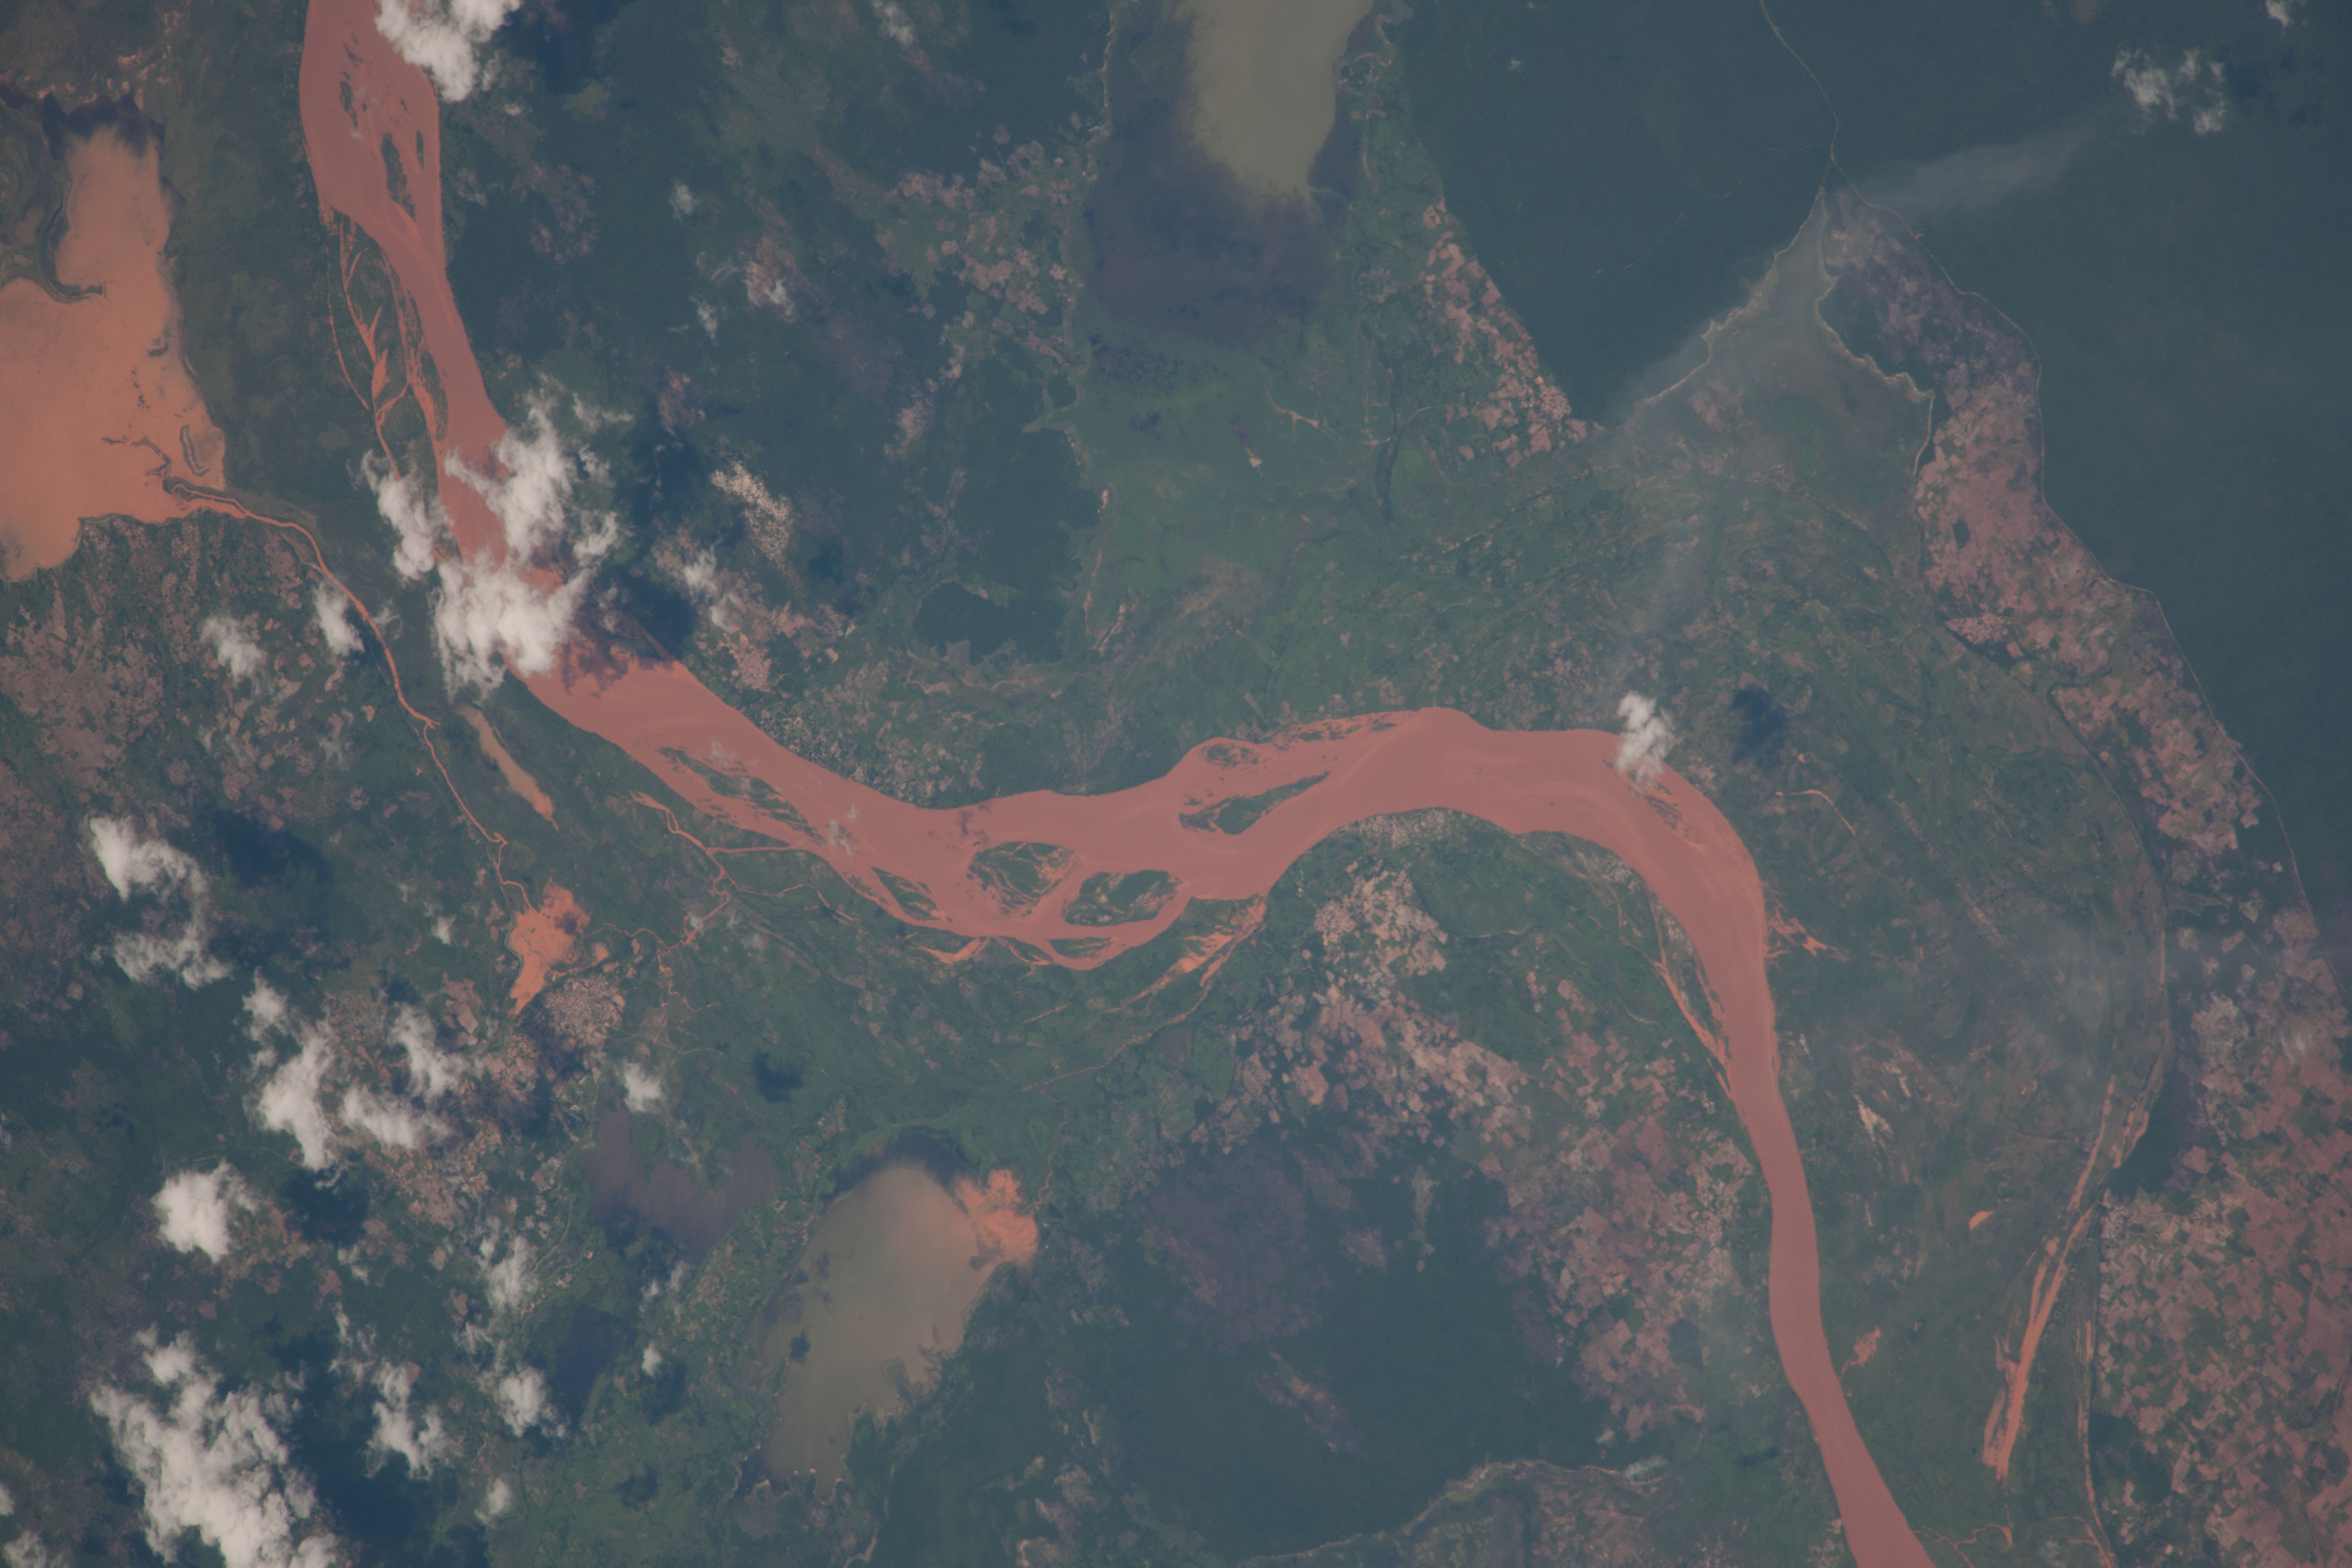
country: MADAGASCAR
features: MANIA RIVER, MOZAMBIQUE CHANNEL, JUNGLE
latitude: -16.6
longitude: 44.5
